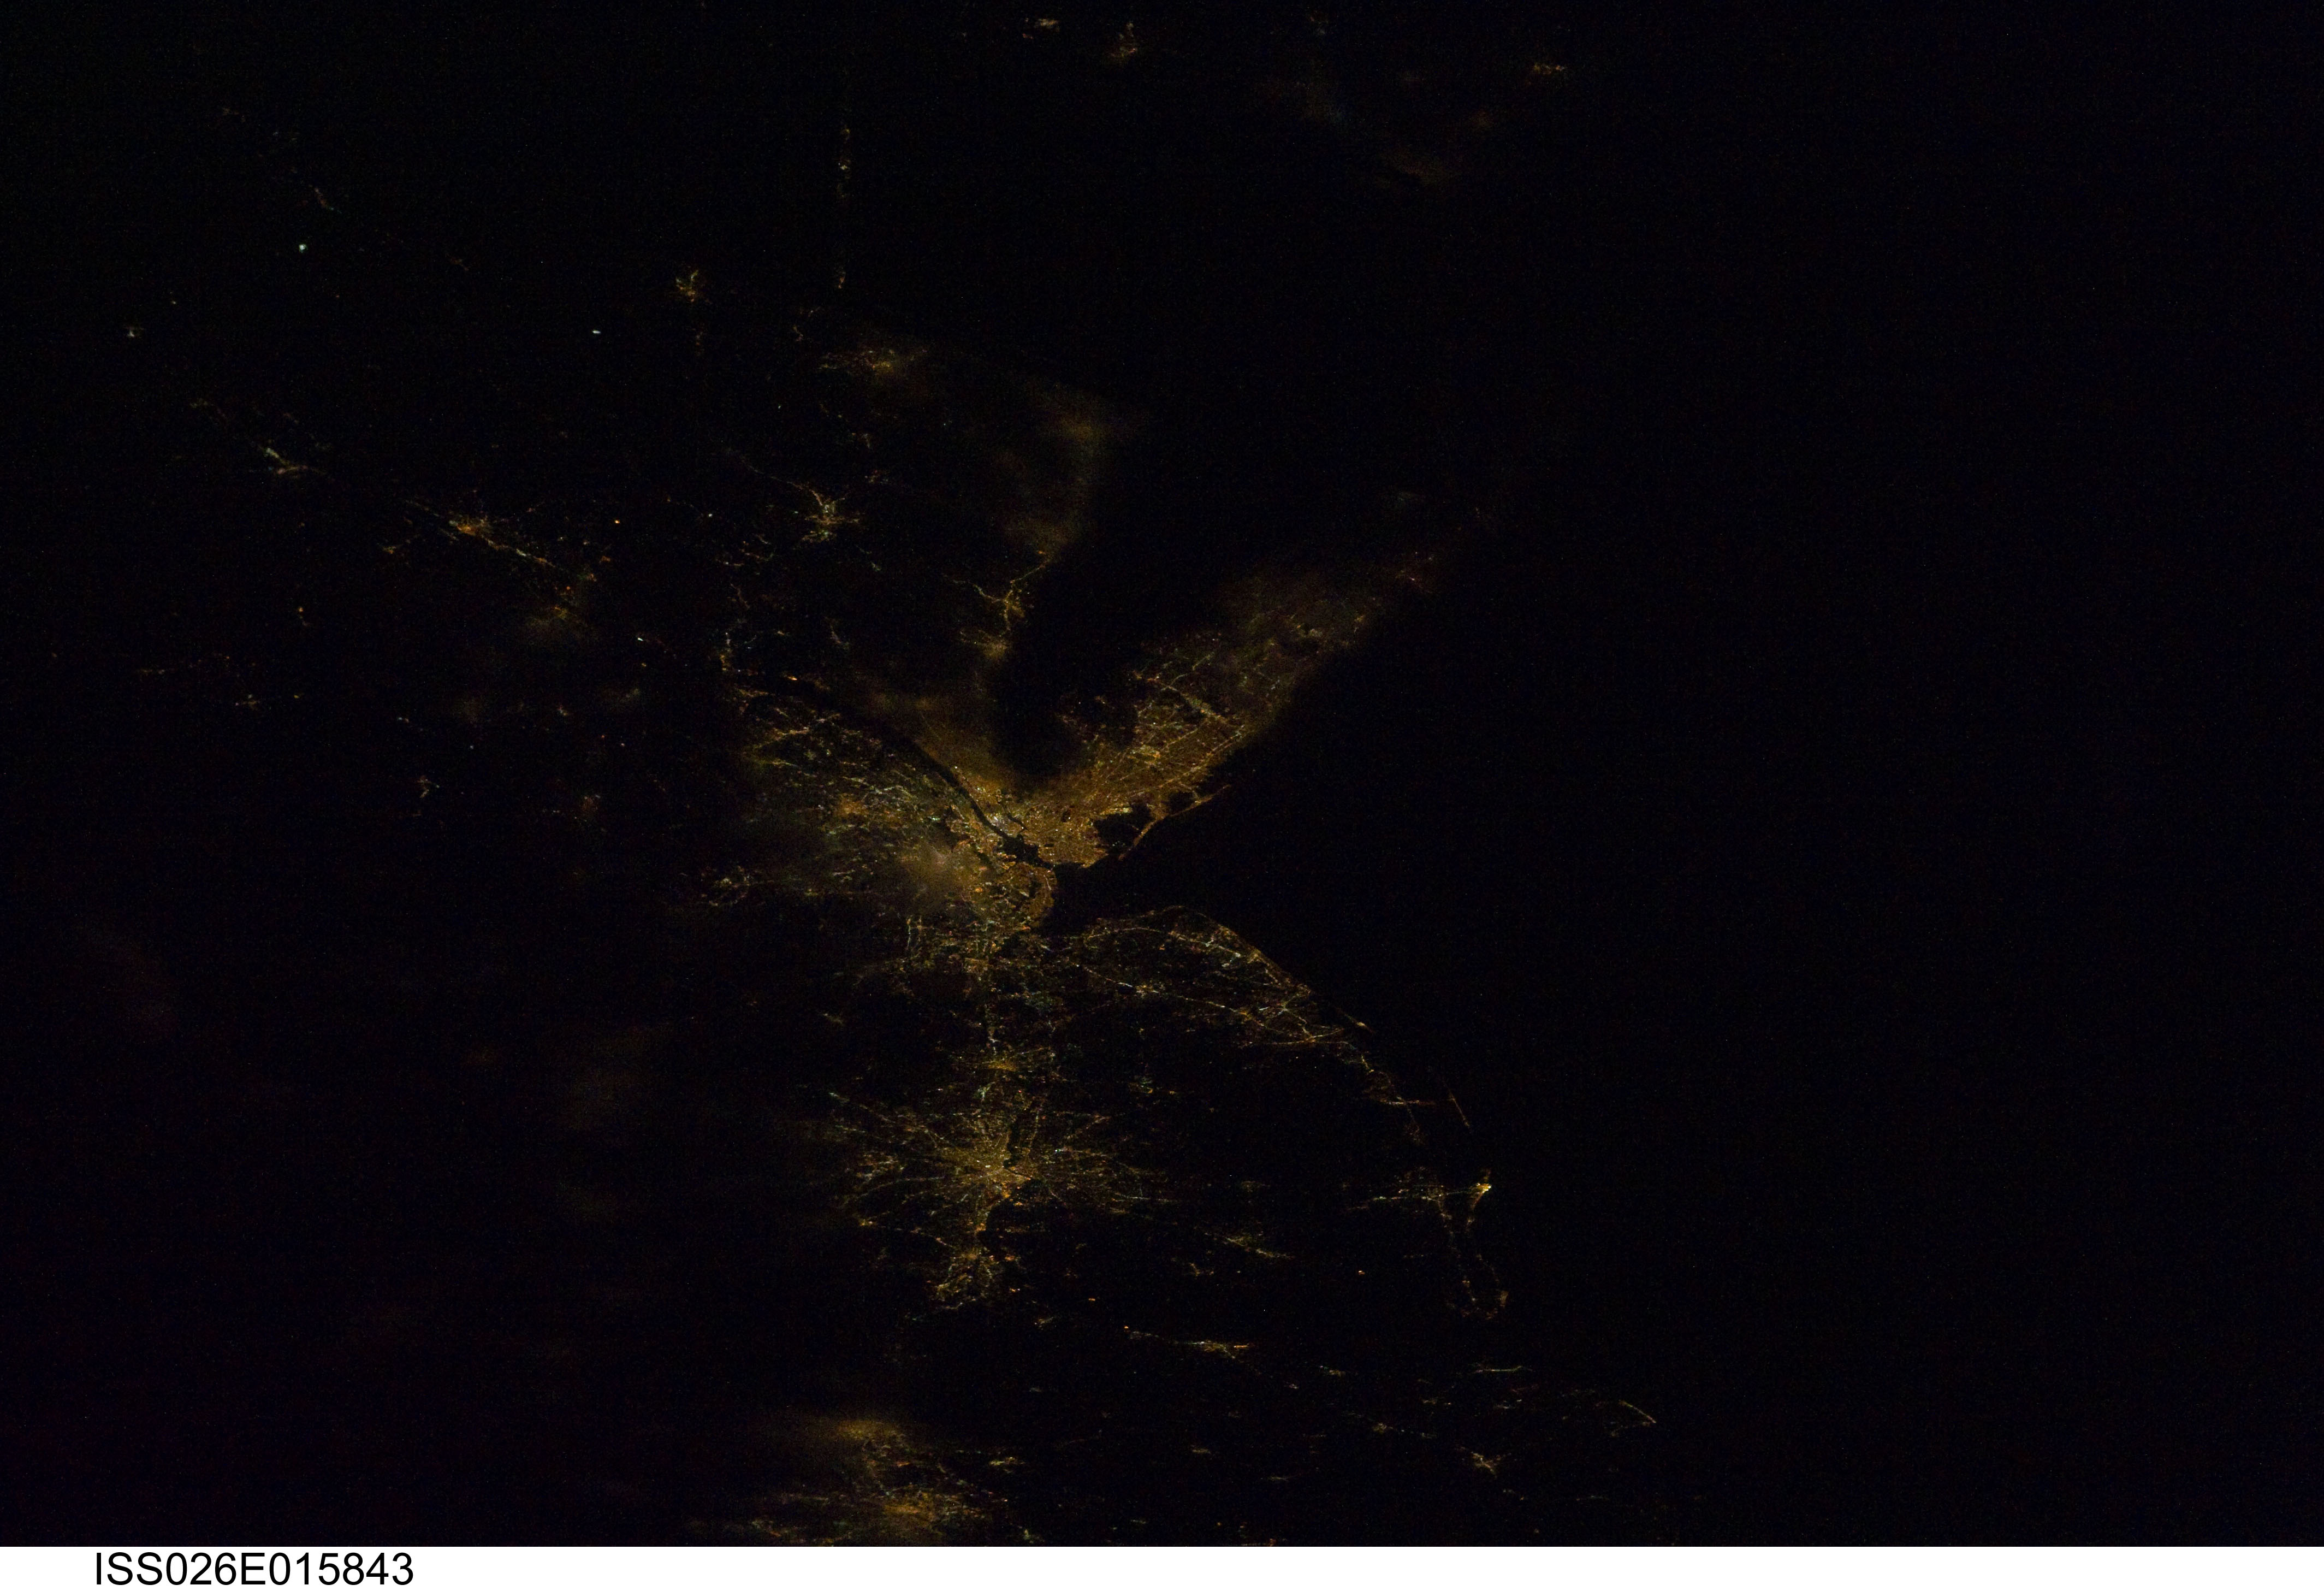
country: USA-NEW YORK
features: NEW YORK CITY METROPOLITAN AREA AT NIGHT
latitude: 40.5
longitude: -73.5
